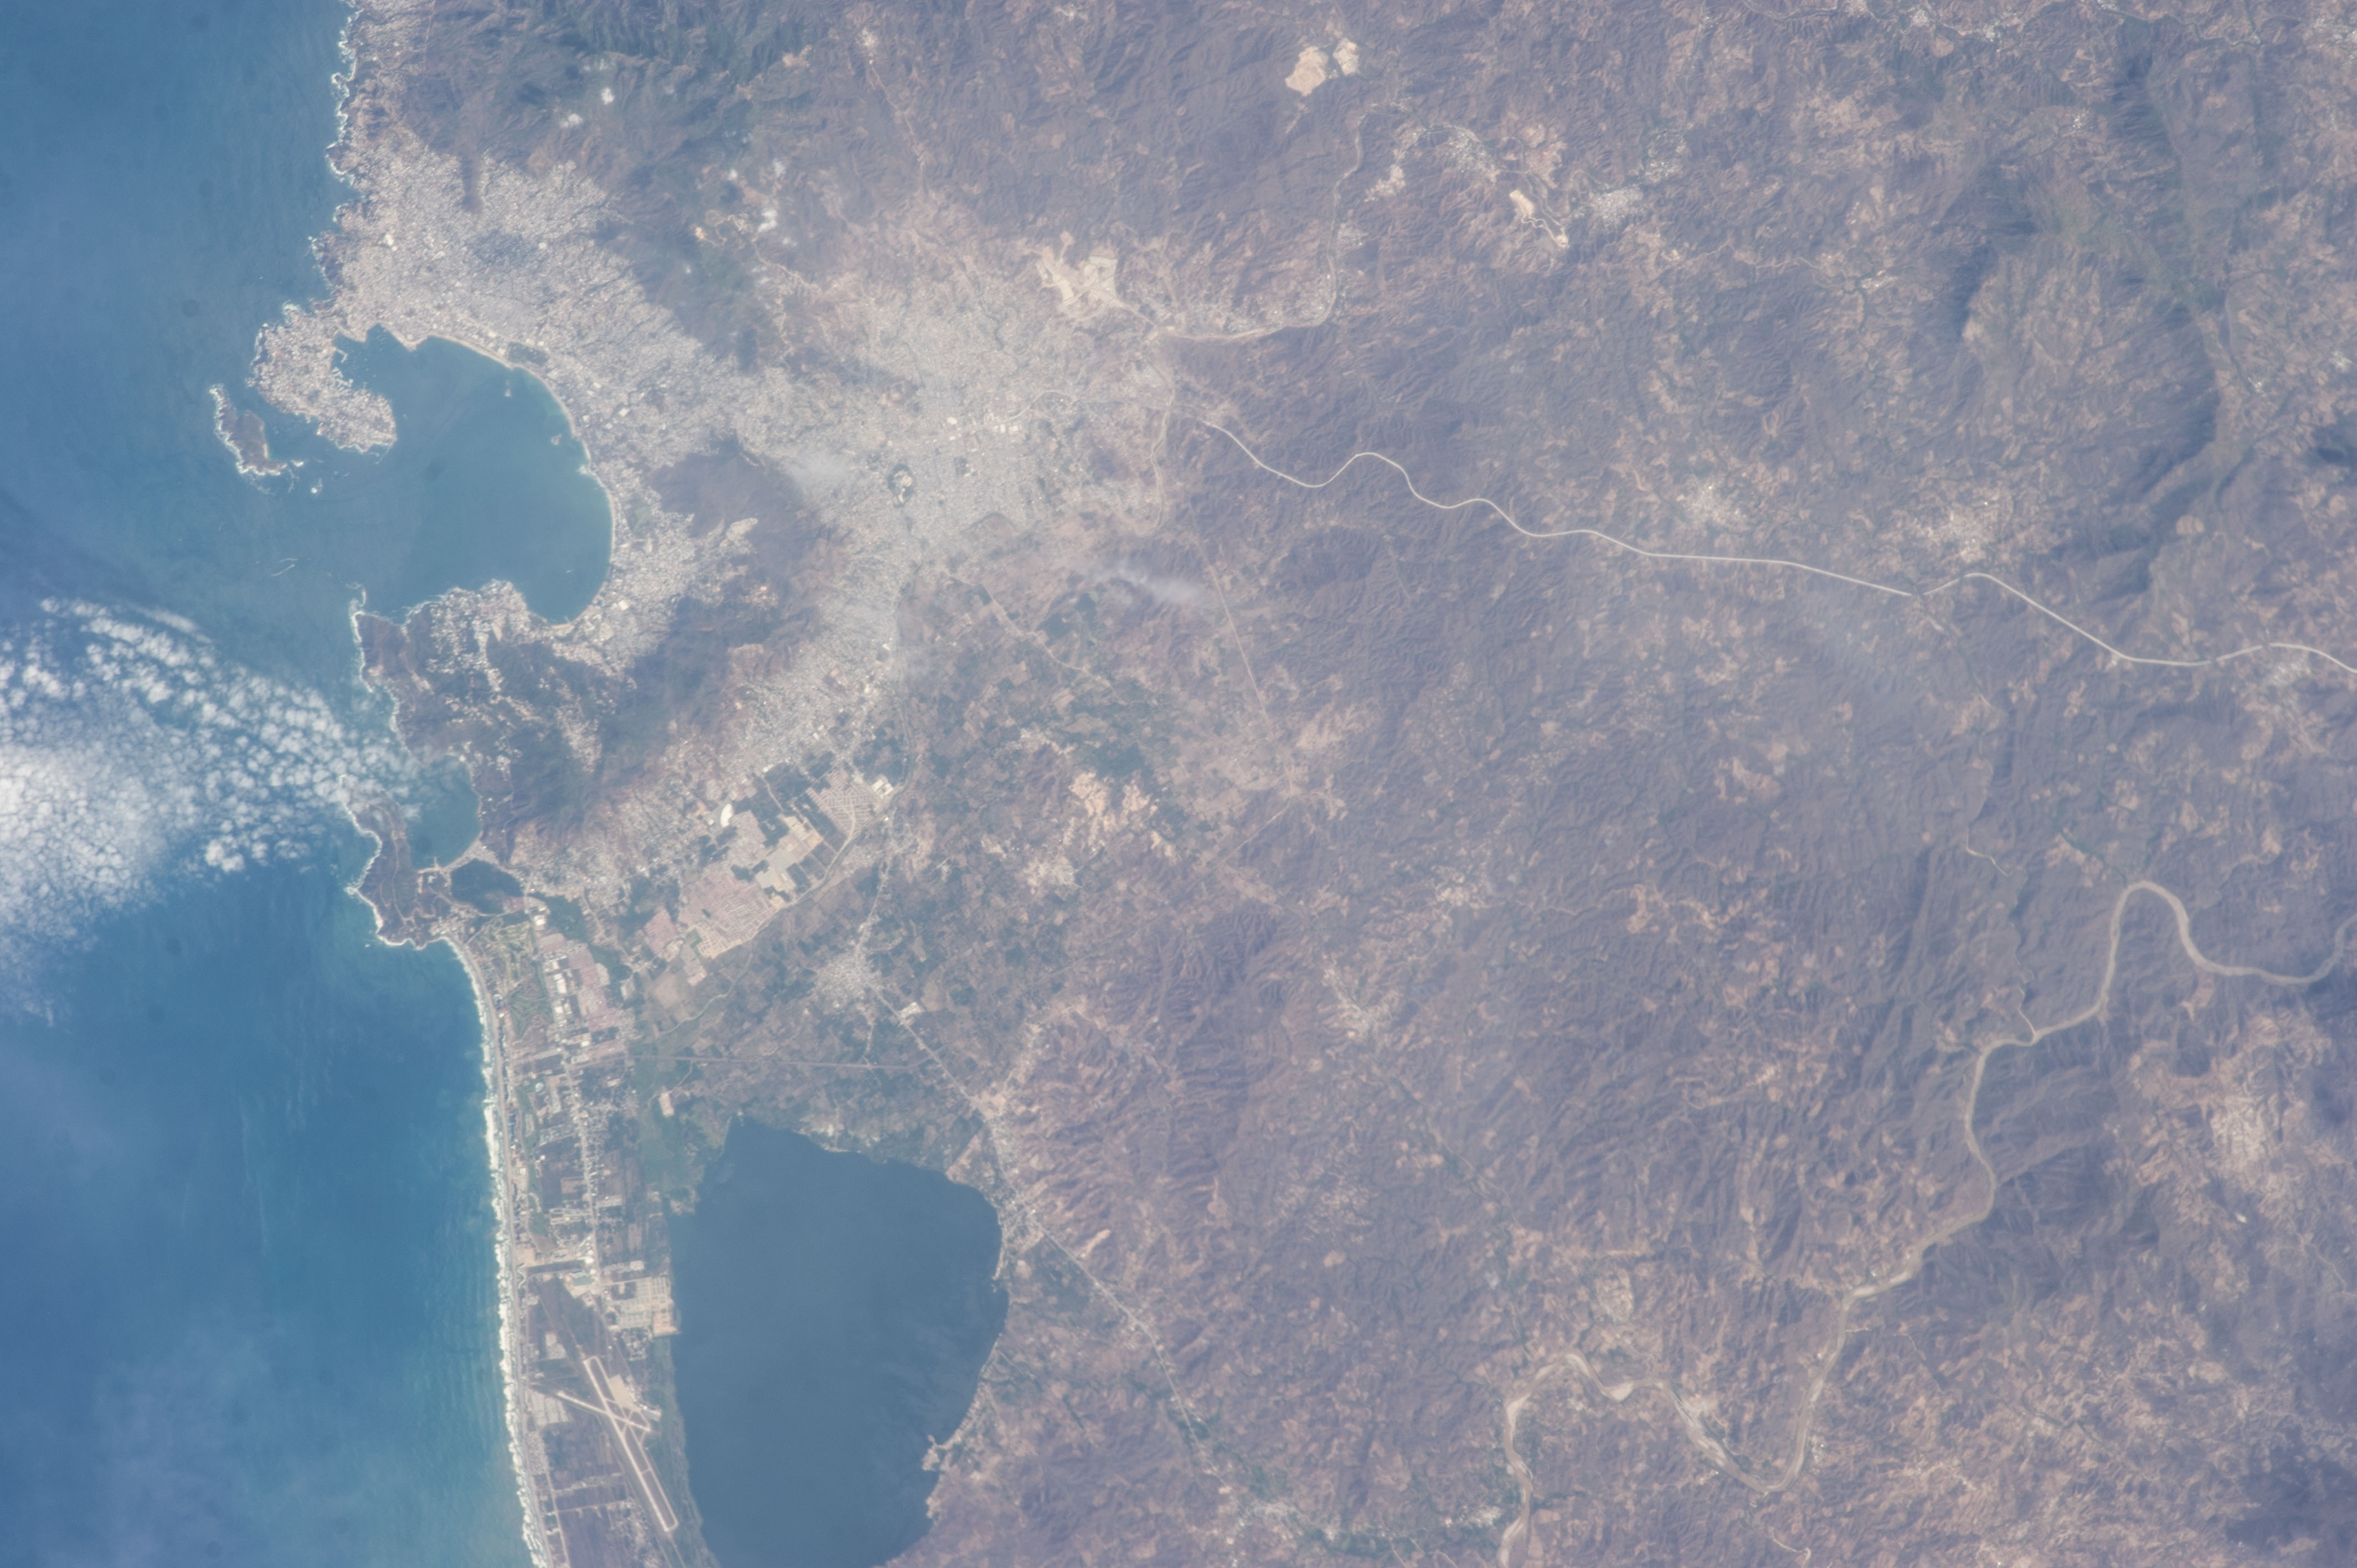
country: MEXICO
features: MEXICO, GUERRERO STATE, PACIFIC OCEAN, ACAPULCO, ACAPULCO BAY, PUERTO MARQUES BAY, LAGUNA DE TRES PALOS, ACAPULCO INTERNATIONAL AIRPORT,OAXACA MEXICO, ACAPULCO, EL MARQUES,, LAGUNA DE TRES PALOS,ACAPULCO
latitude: 16.9
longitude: -99.8
